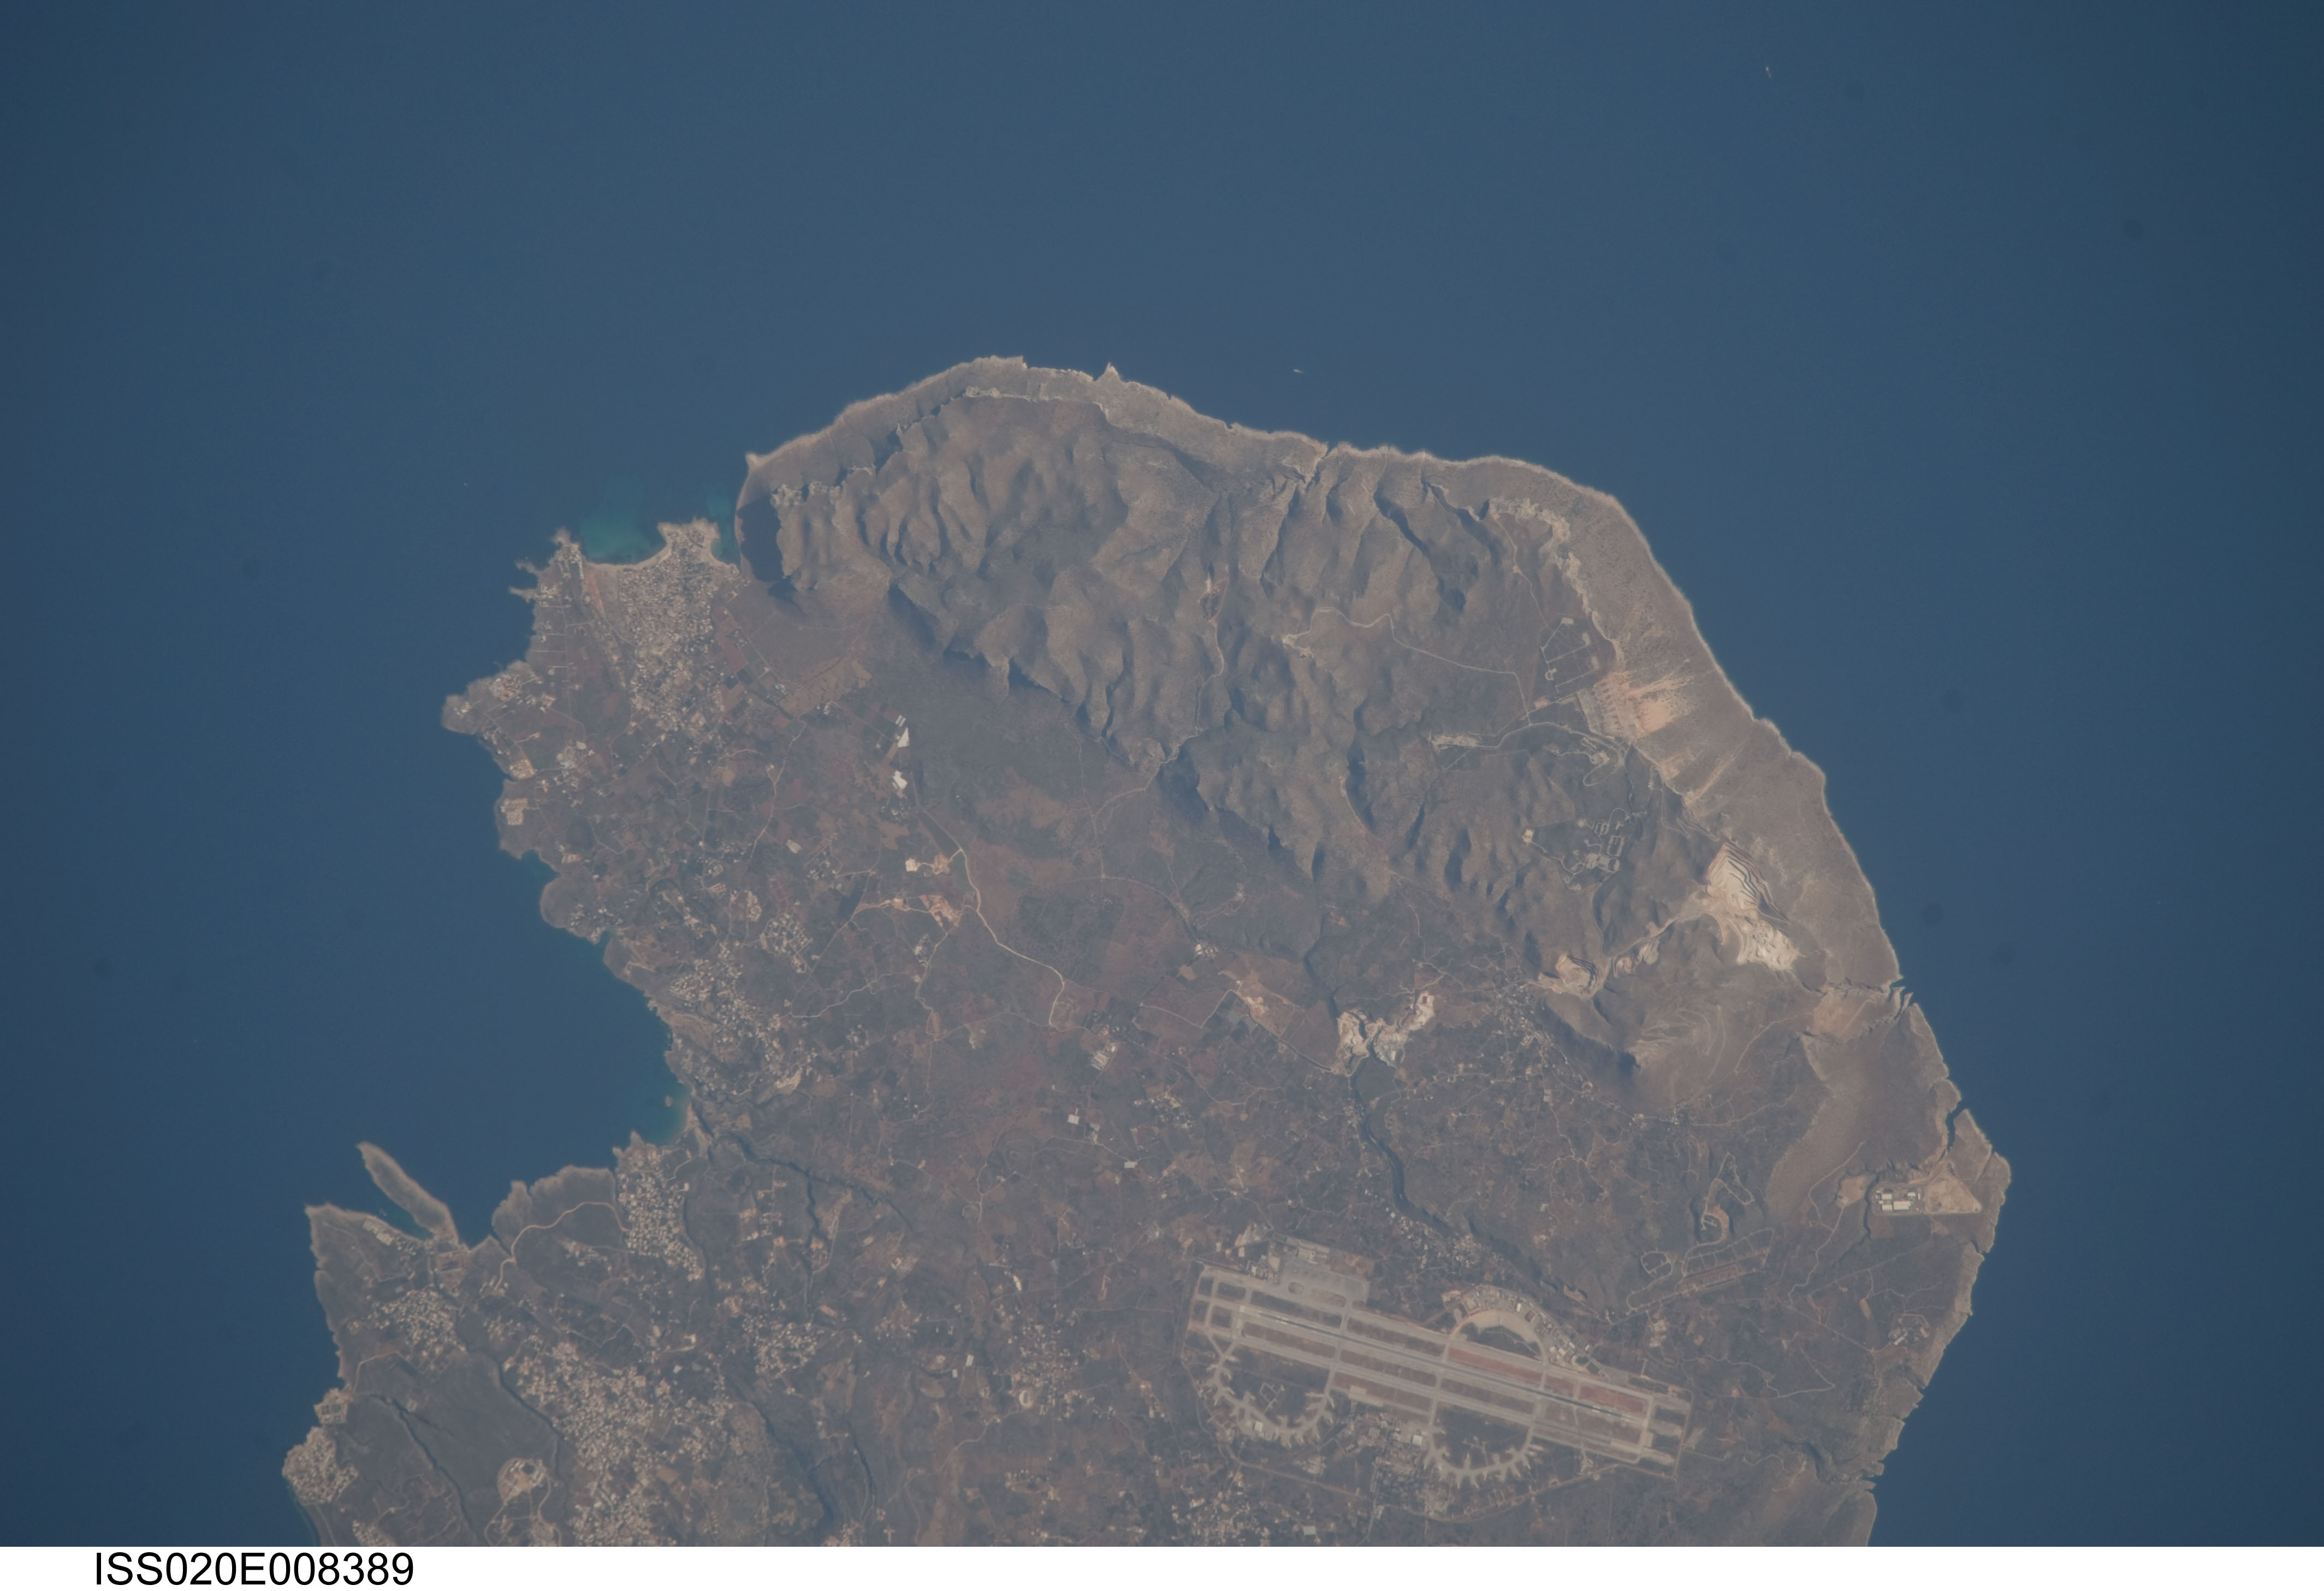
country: CRETE
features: CHANIA AIRPORT, TOWNS, COASTLINE
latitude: 35.6
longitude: 24.1
